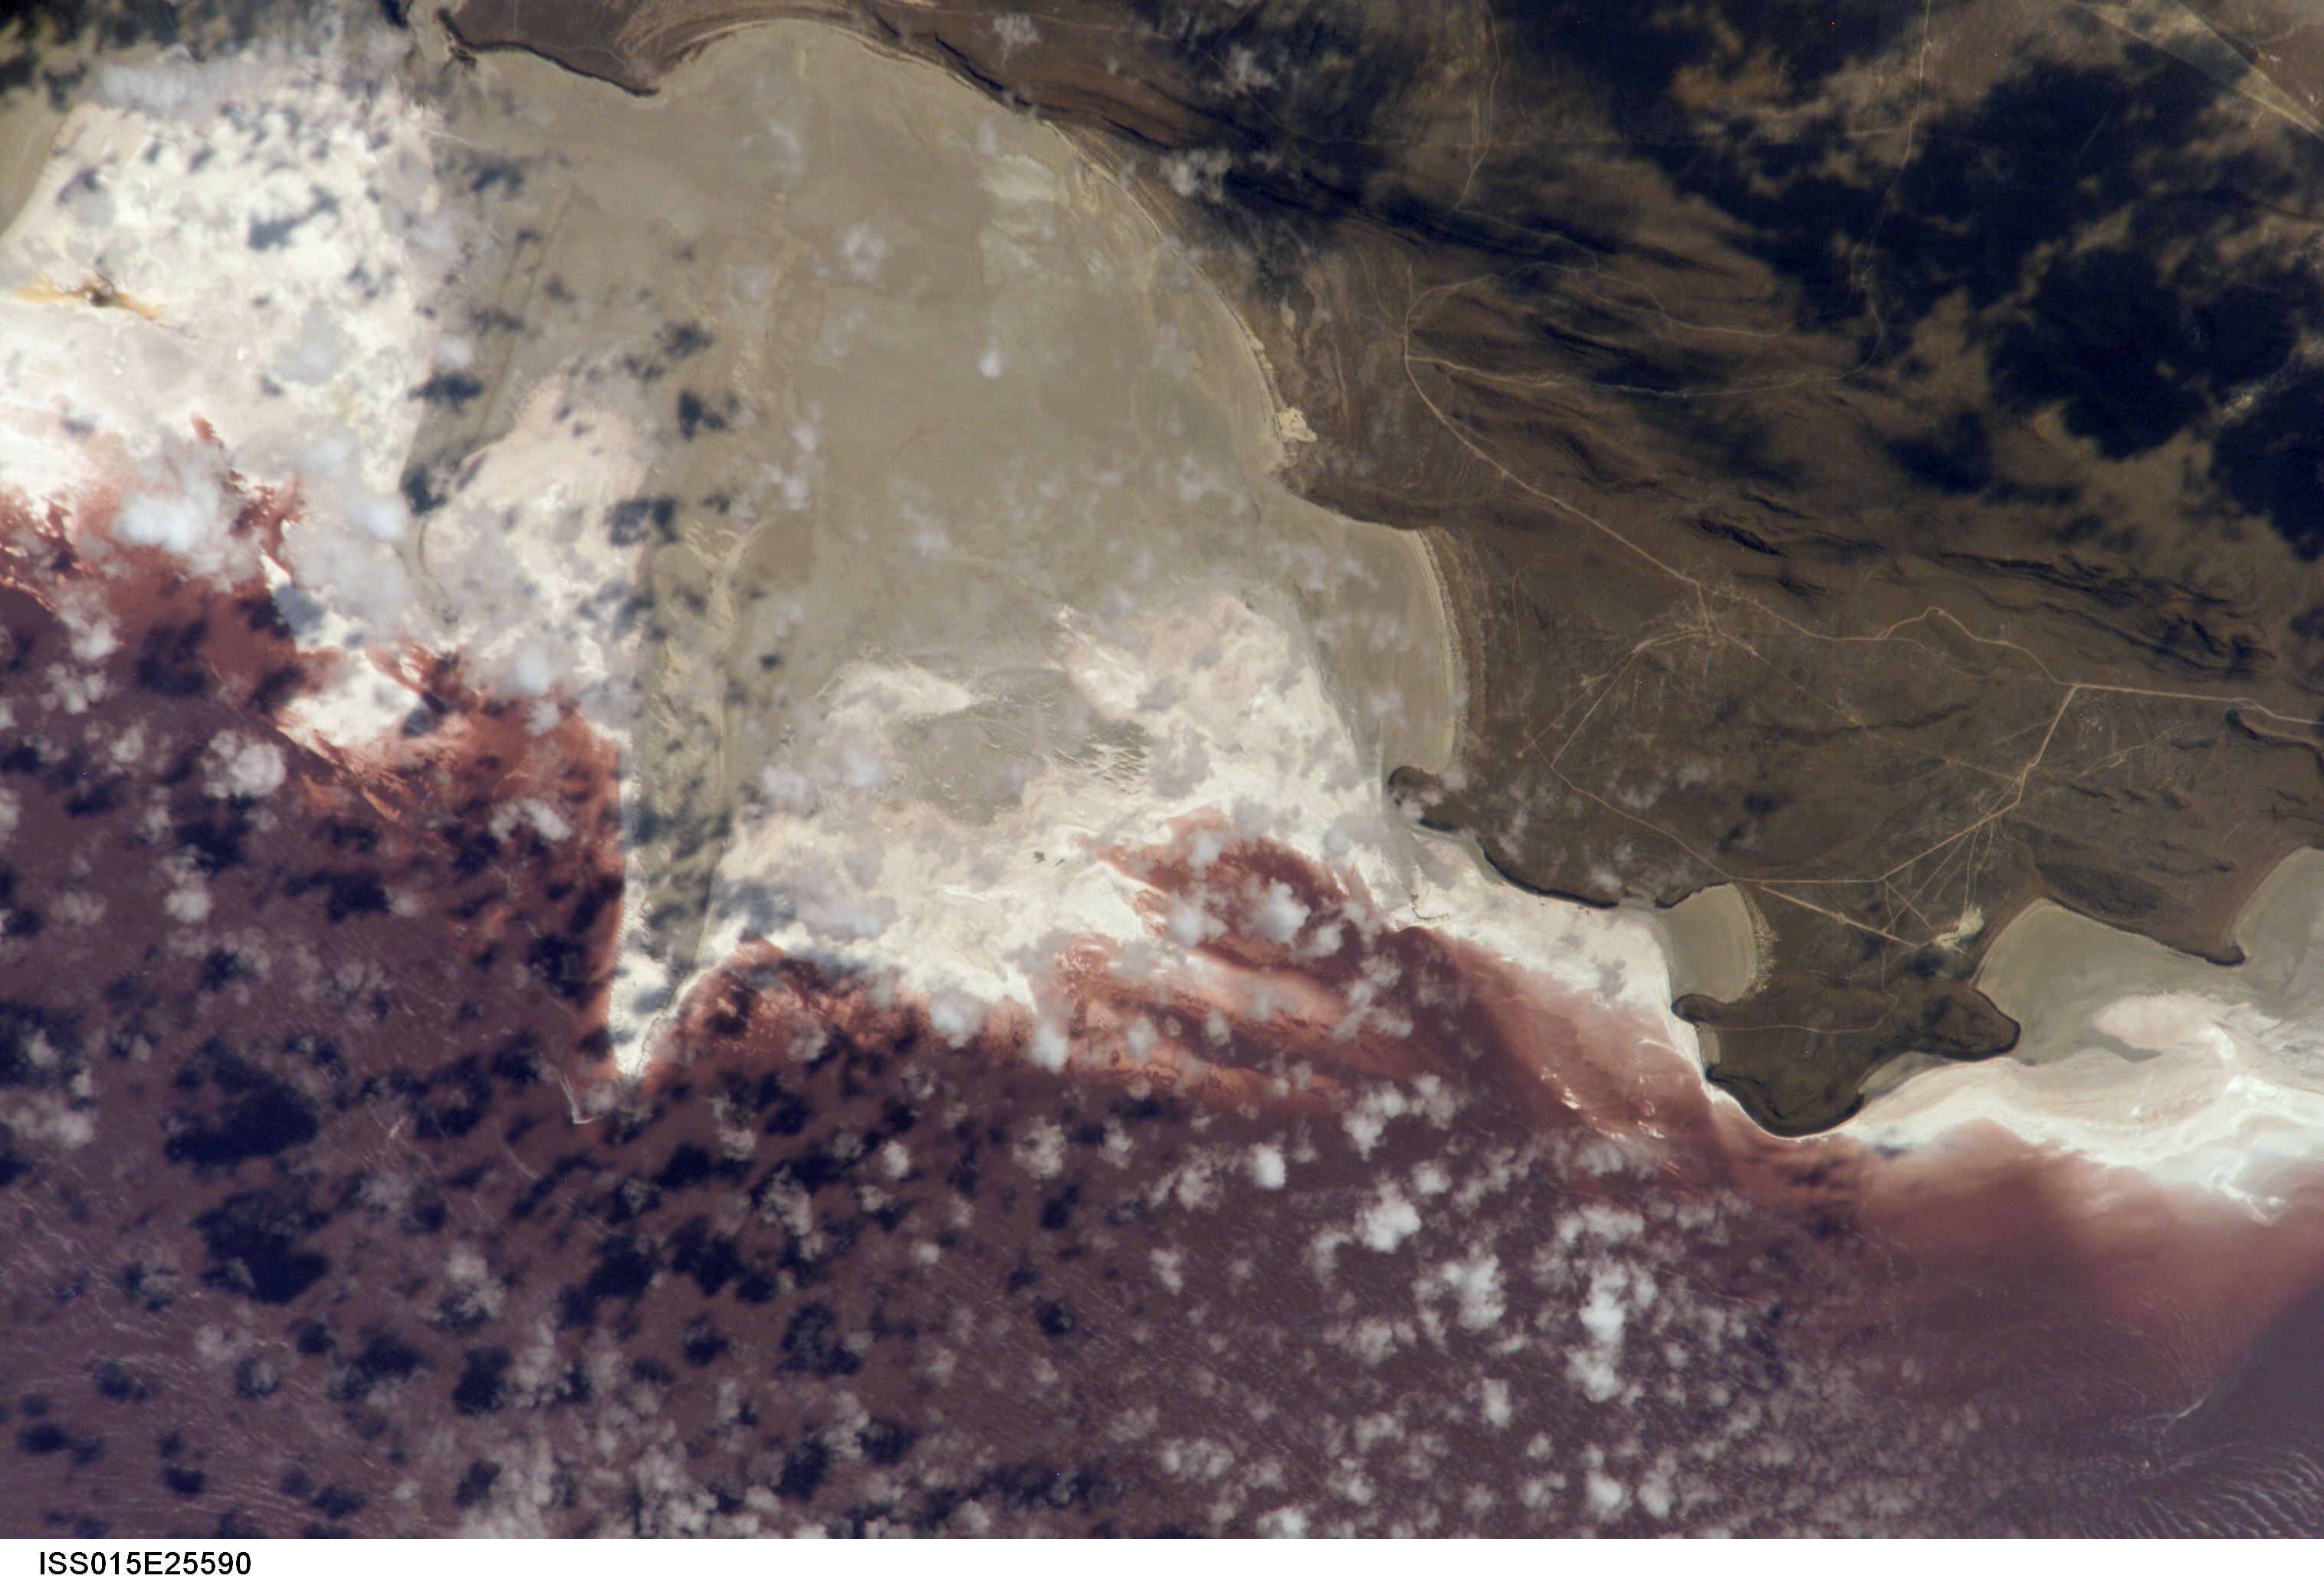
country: USA-UTAH
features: SPRING B., BLACK MTS., ROADS
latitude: 41.6
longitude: -112.8
